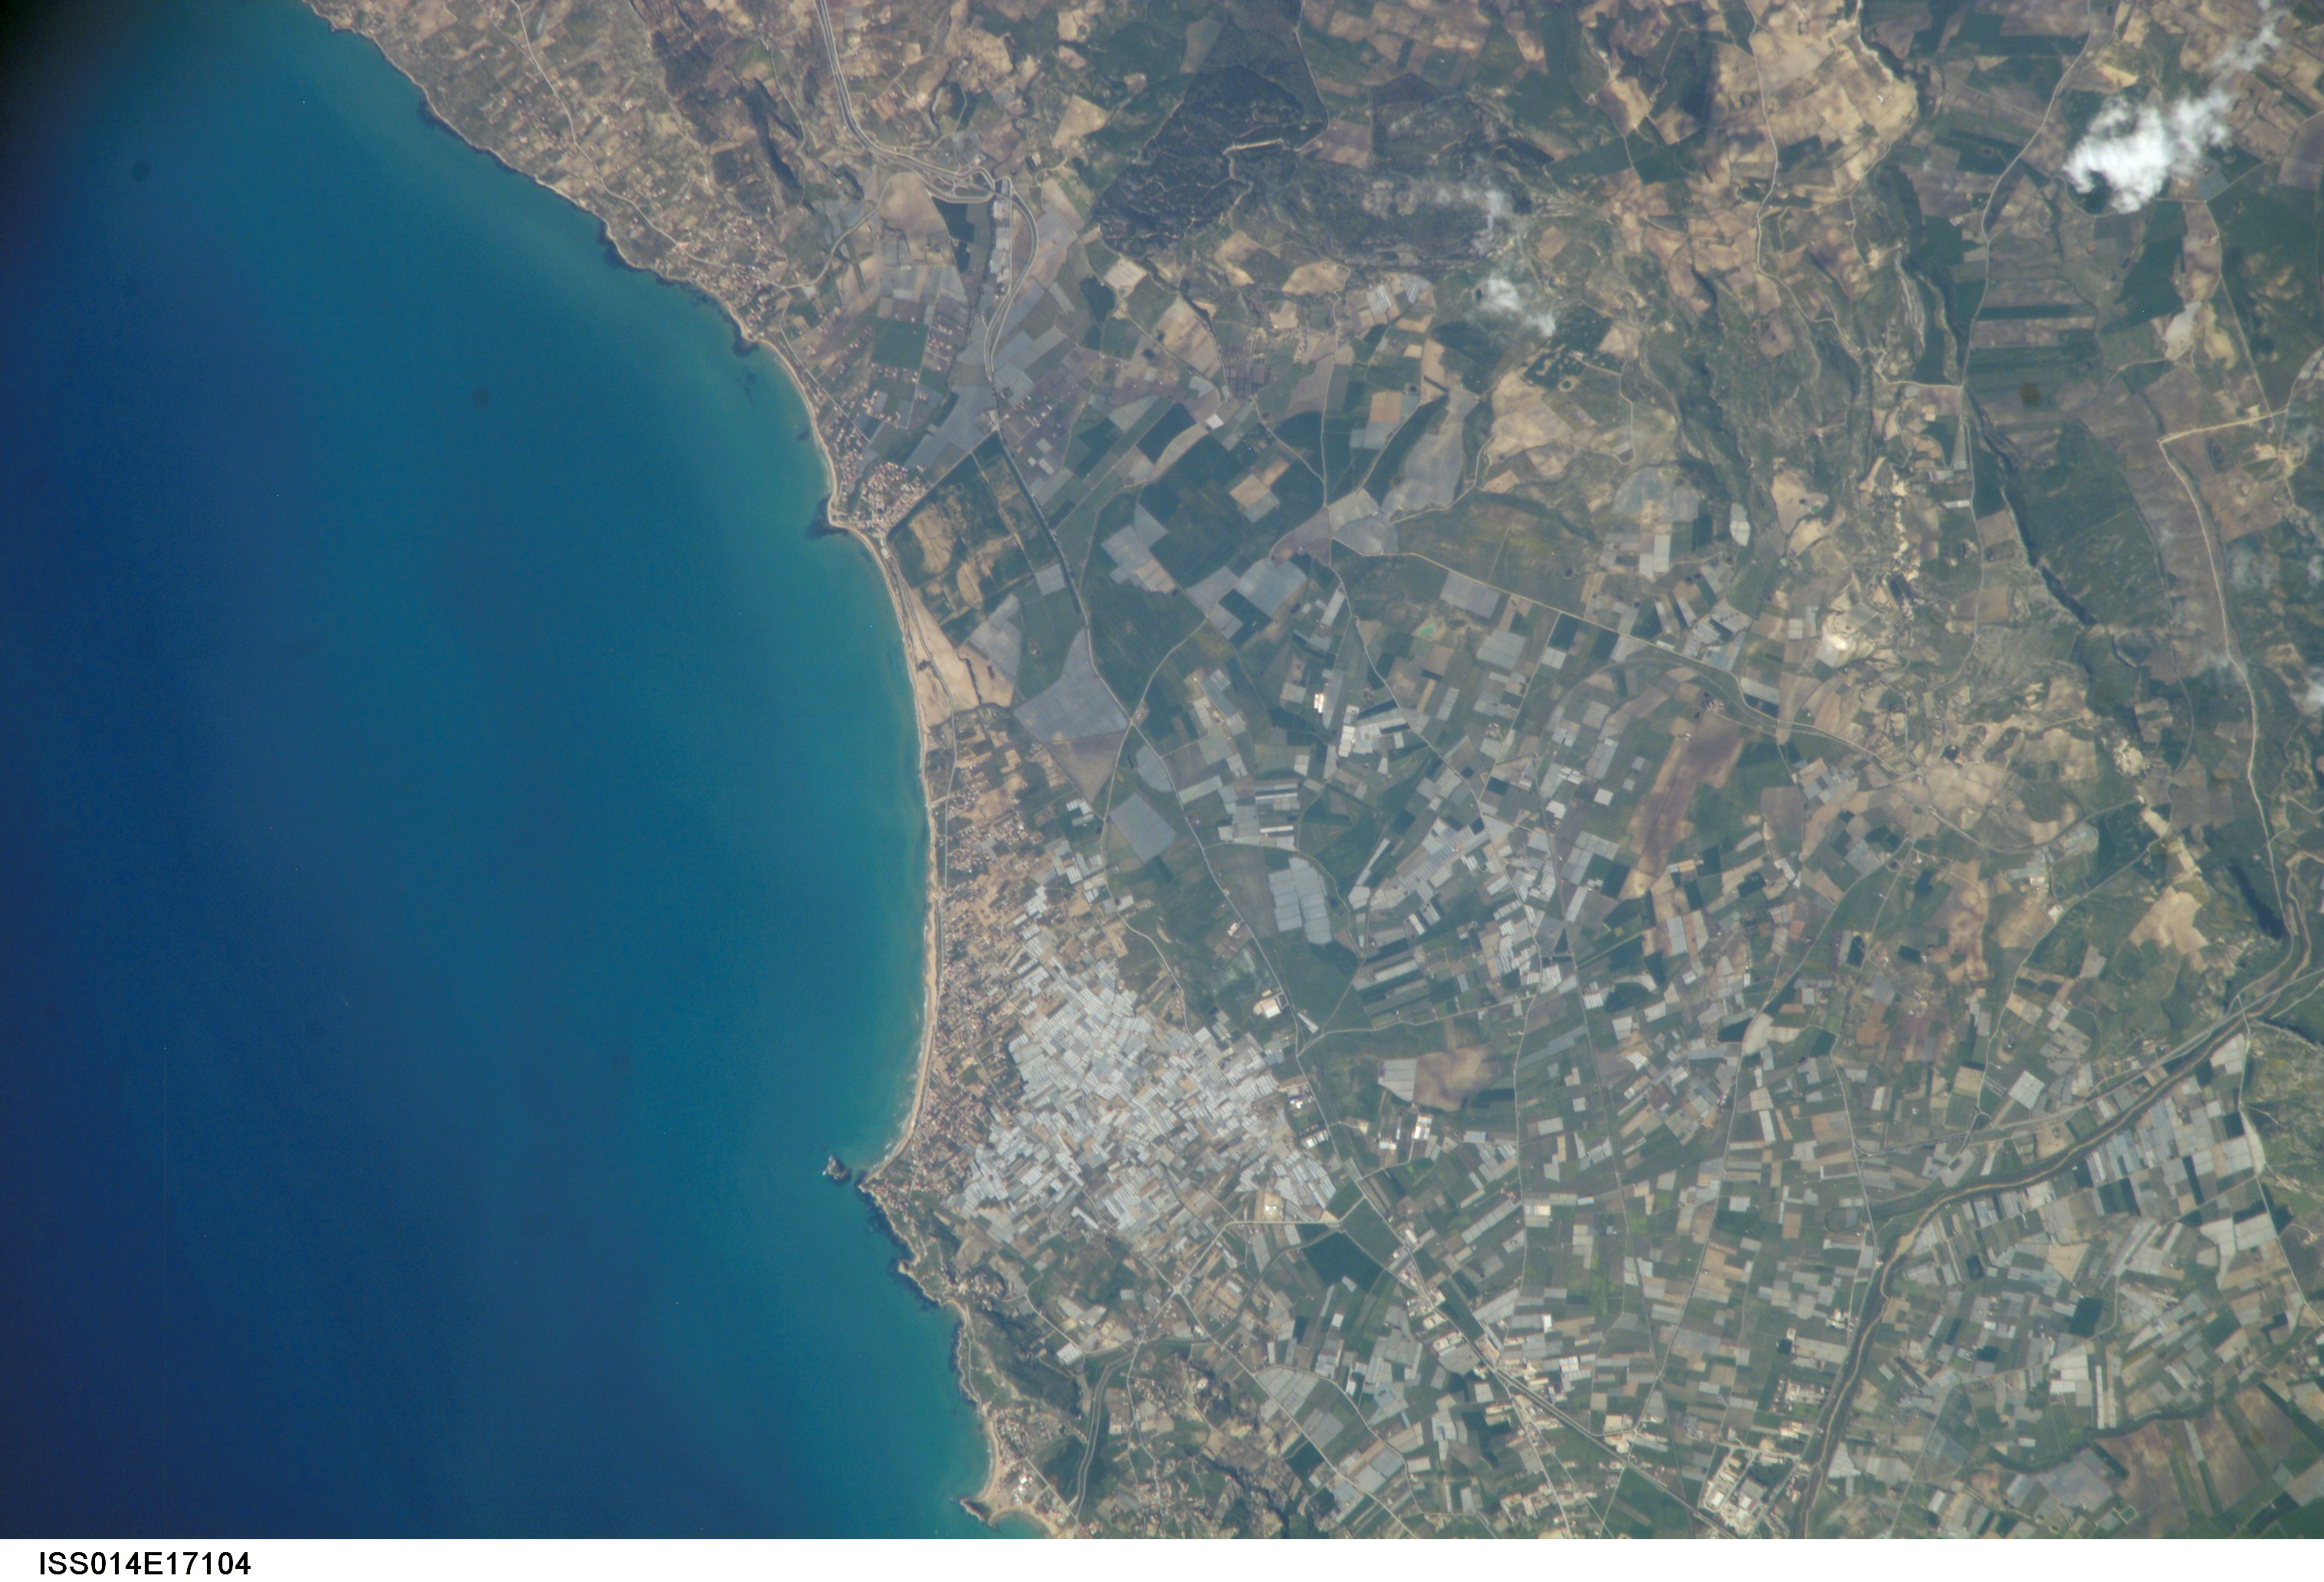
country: SICILY
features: COAST, AGR., ROADS, W. OF LICATA
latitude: 37.1
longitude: 13.8
